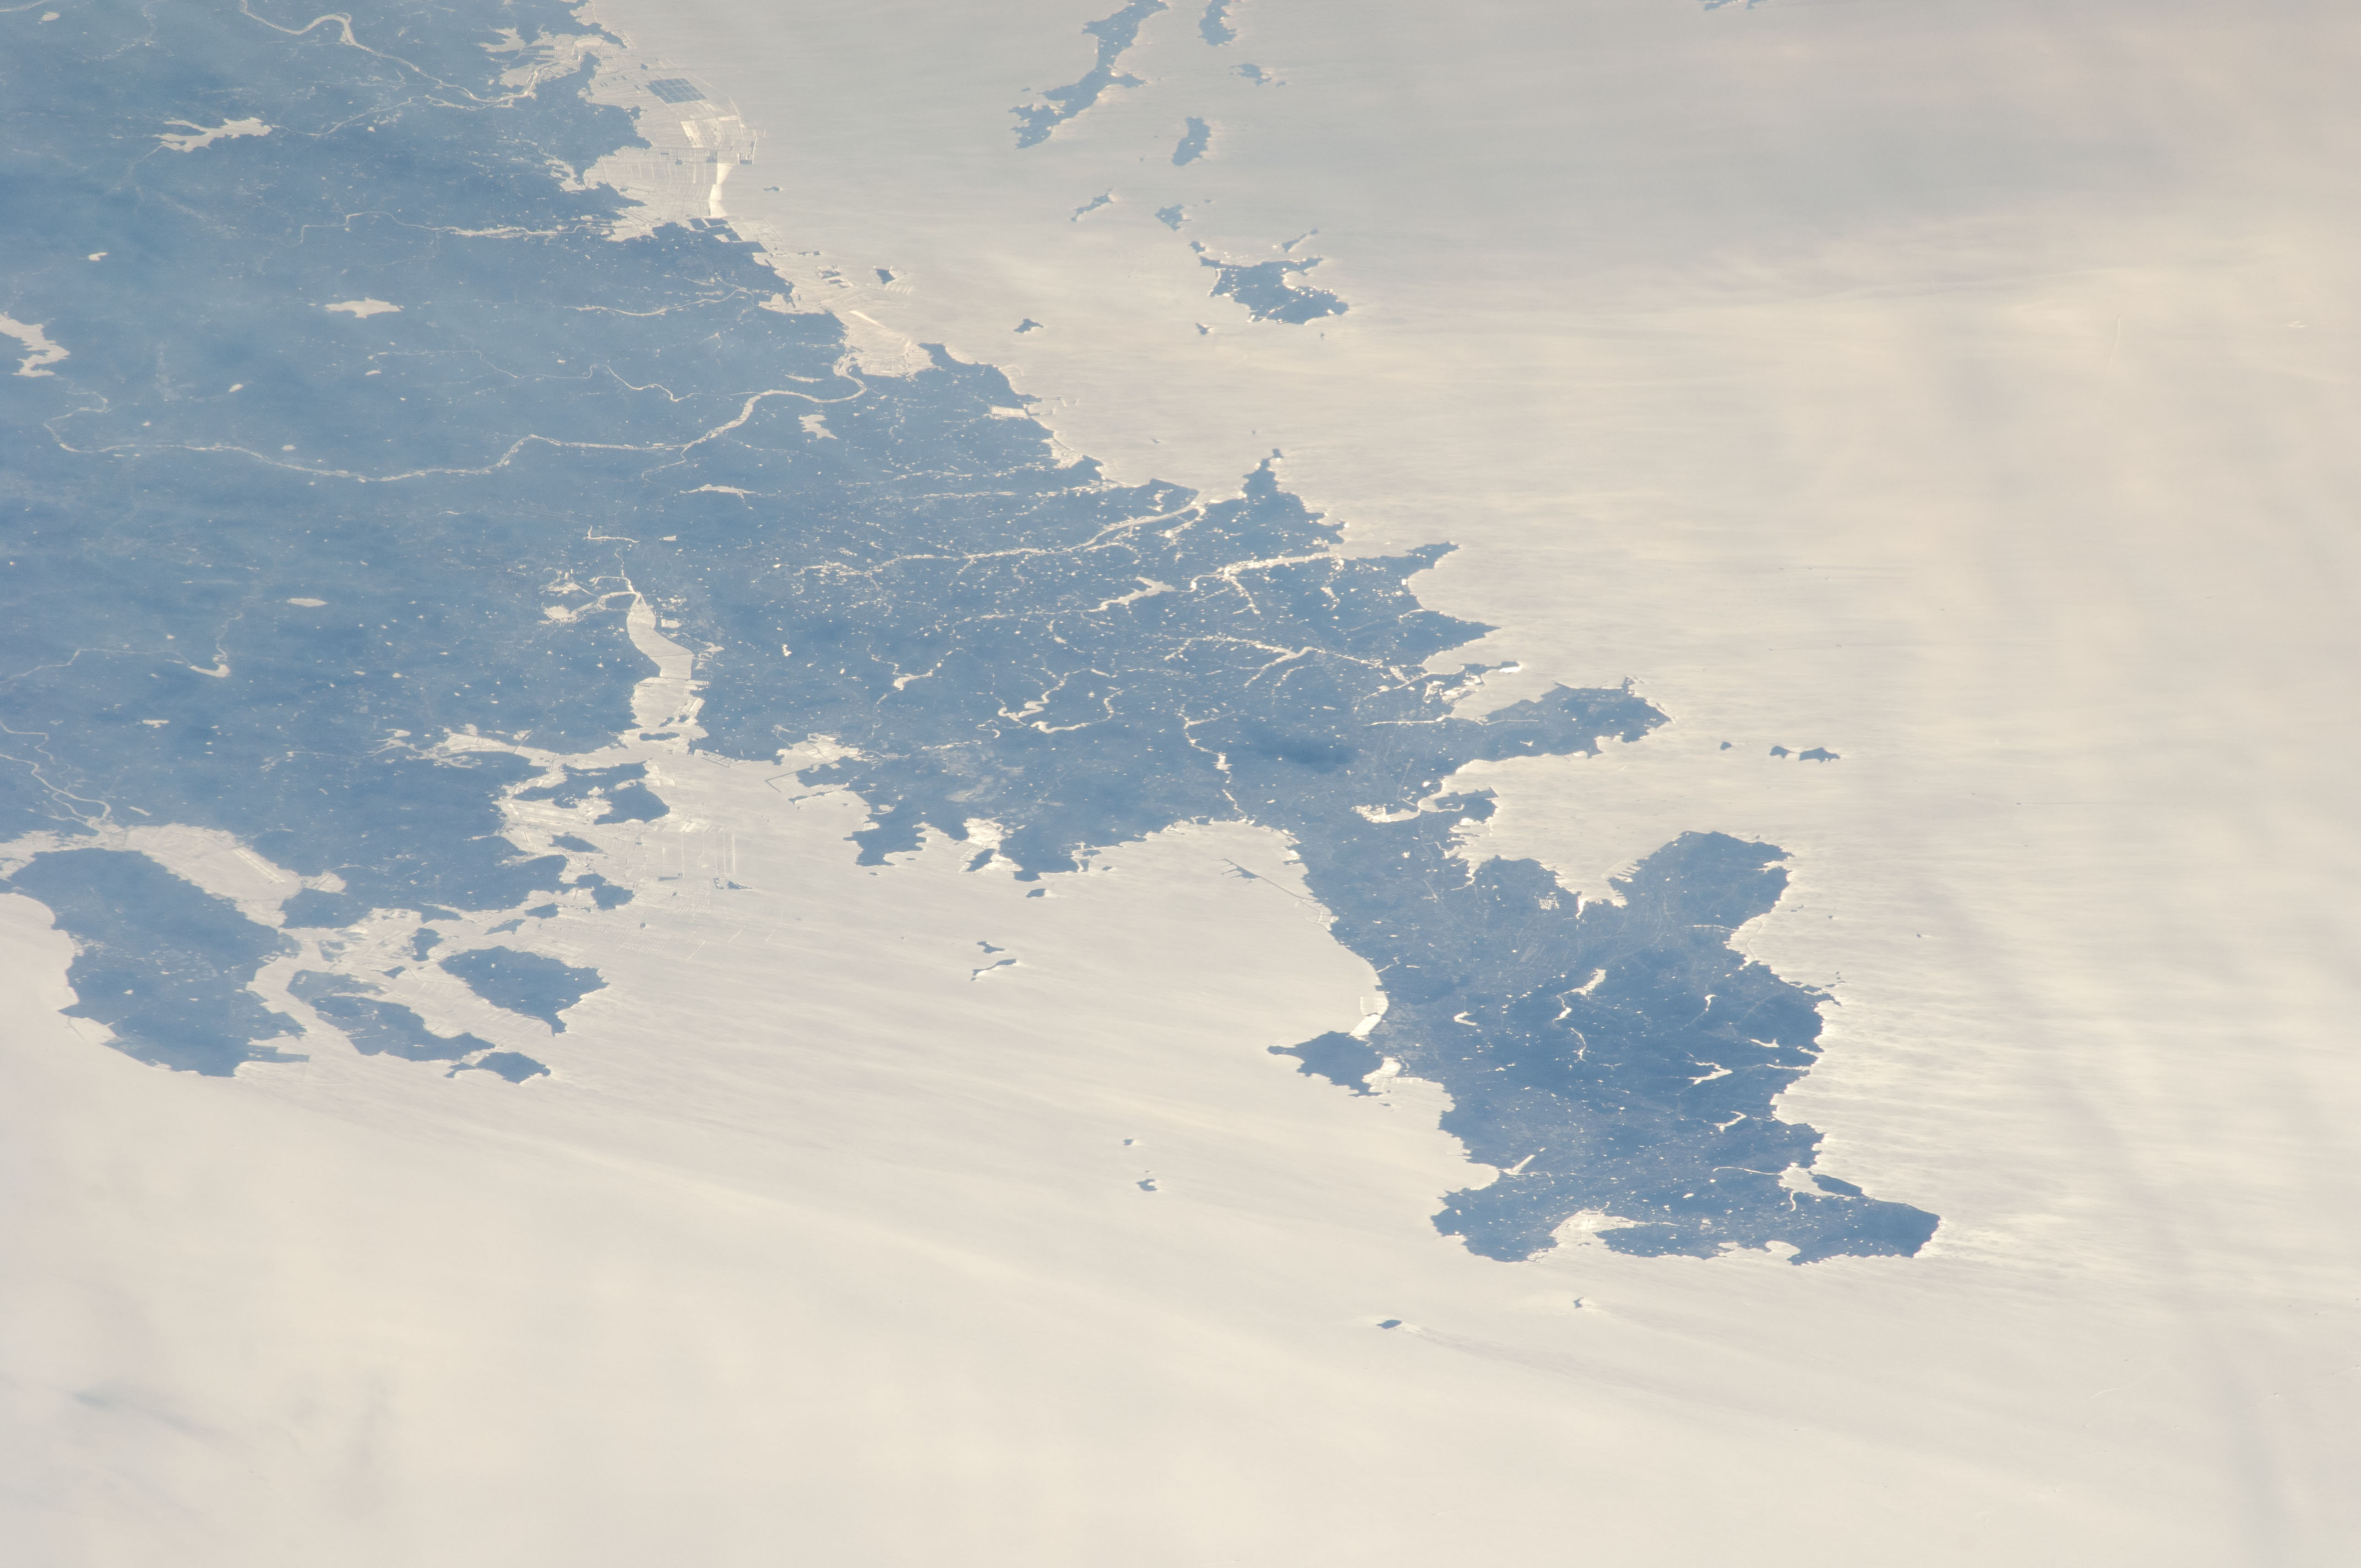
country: CHINA
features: LIAODONG PEN., GLINT, BOHAI S., ISLANDS
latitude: 39.2
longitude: 121.9
